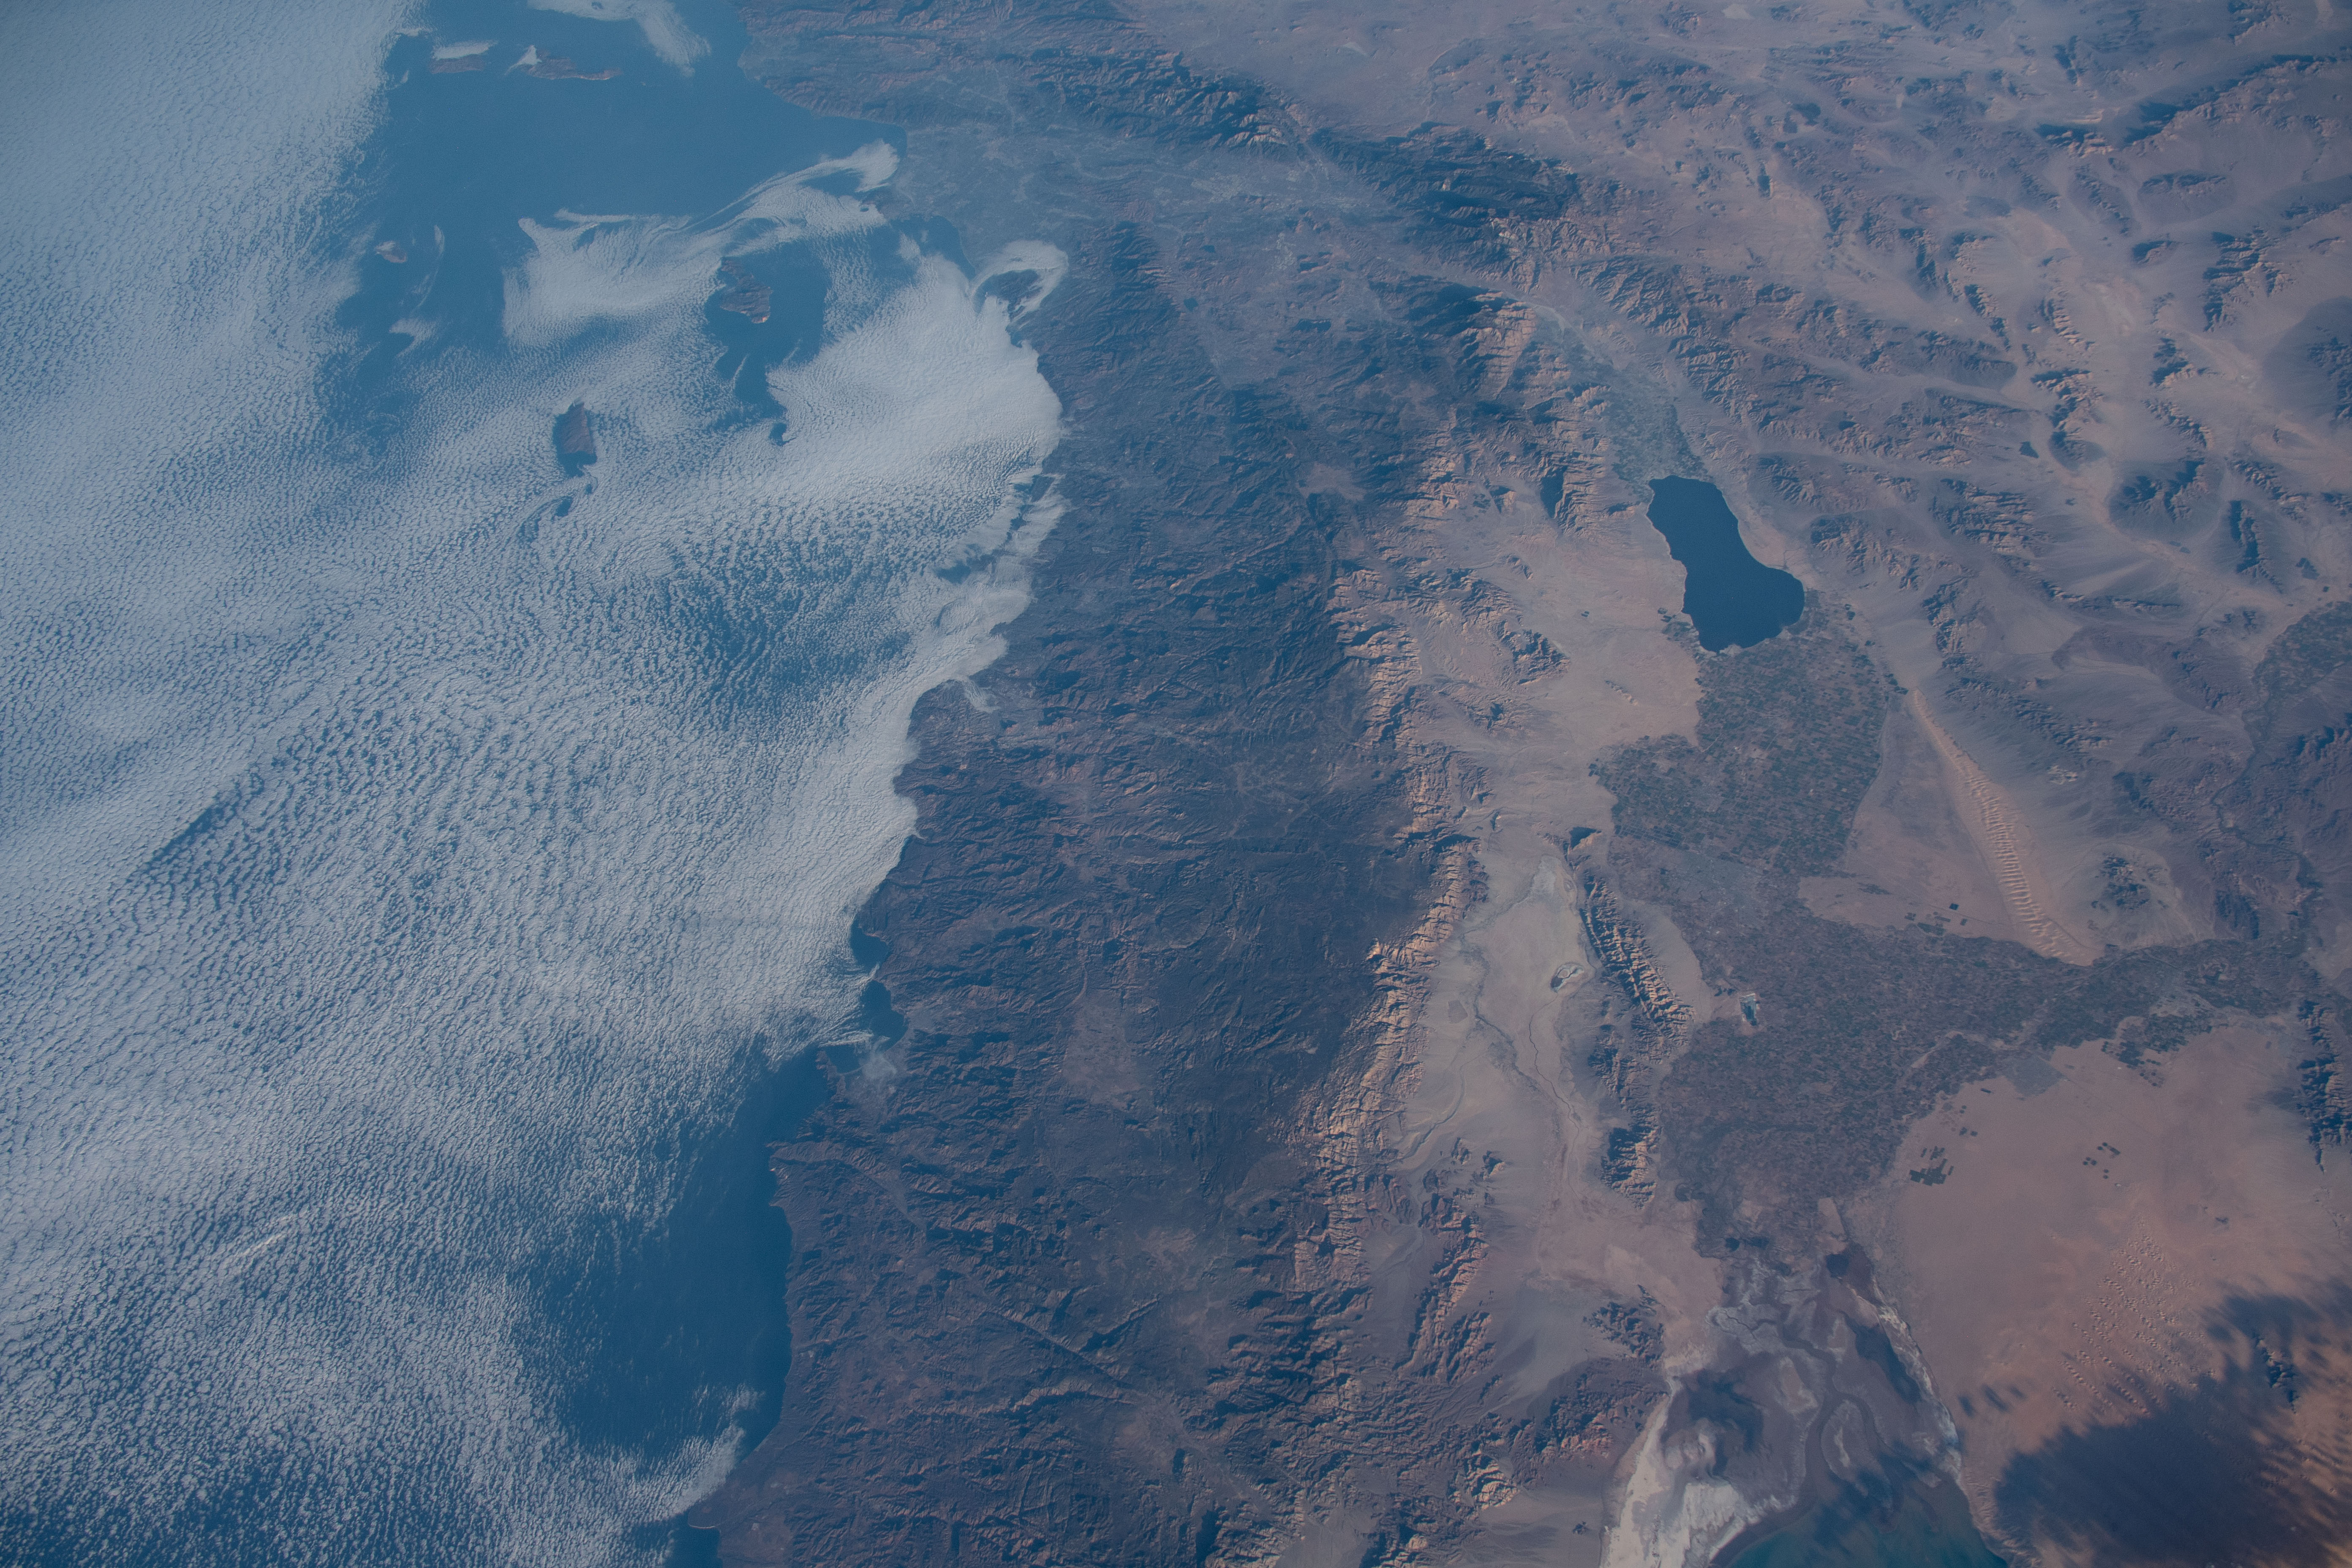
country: USA-CALIFORNIA
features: SALTON SEA, SONORAN DESERT, PALOMAR MOUNTAIN
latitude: 32.5
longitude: -116.5
